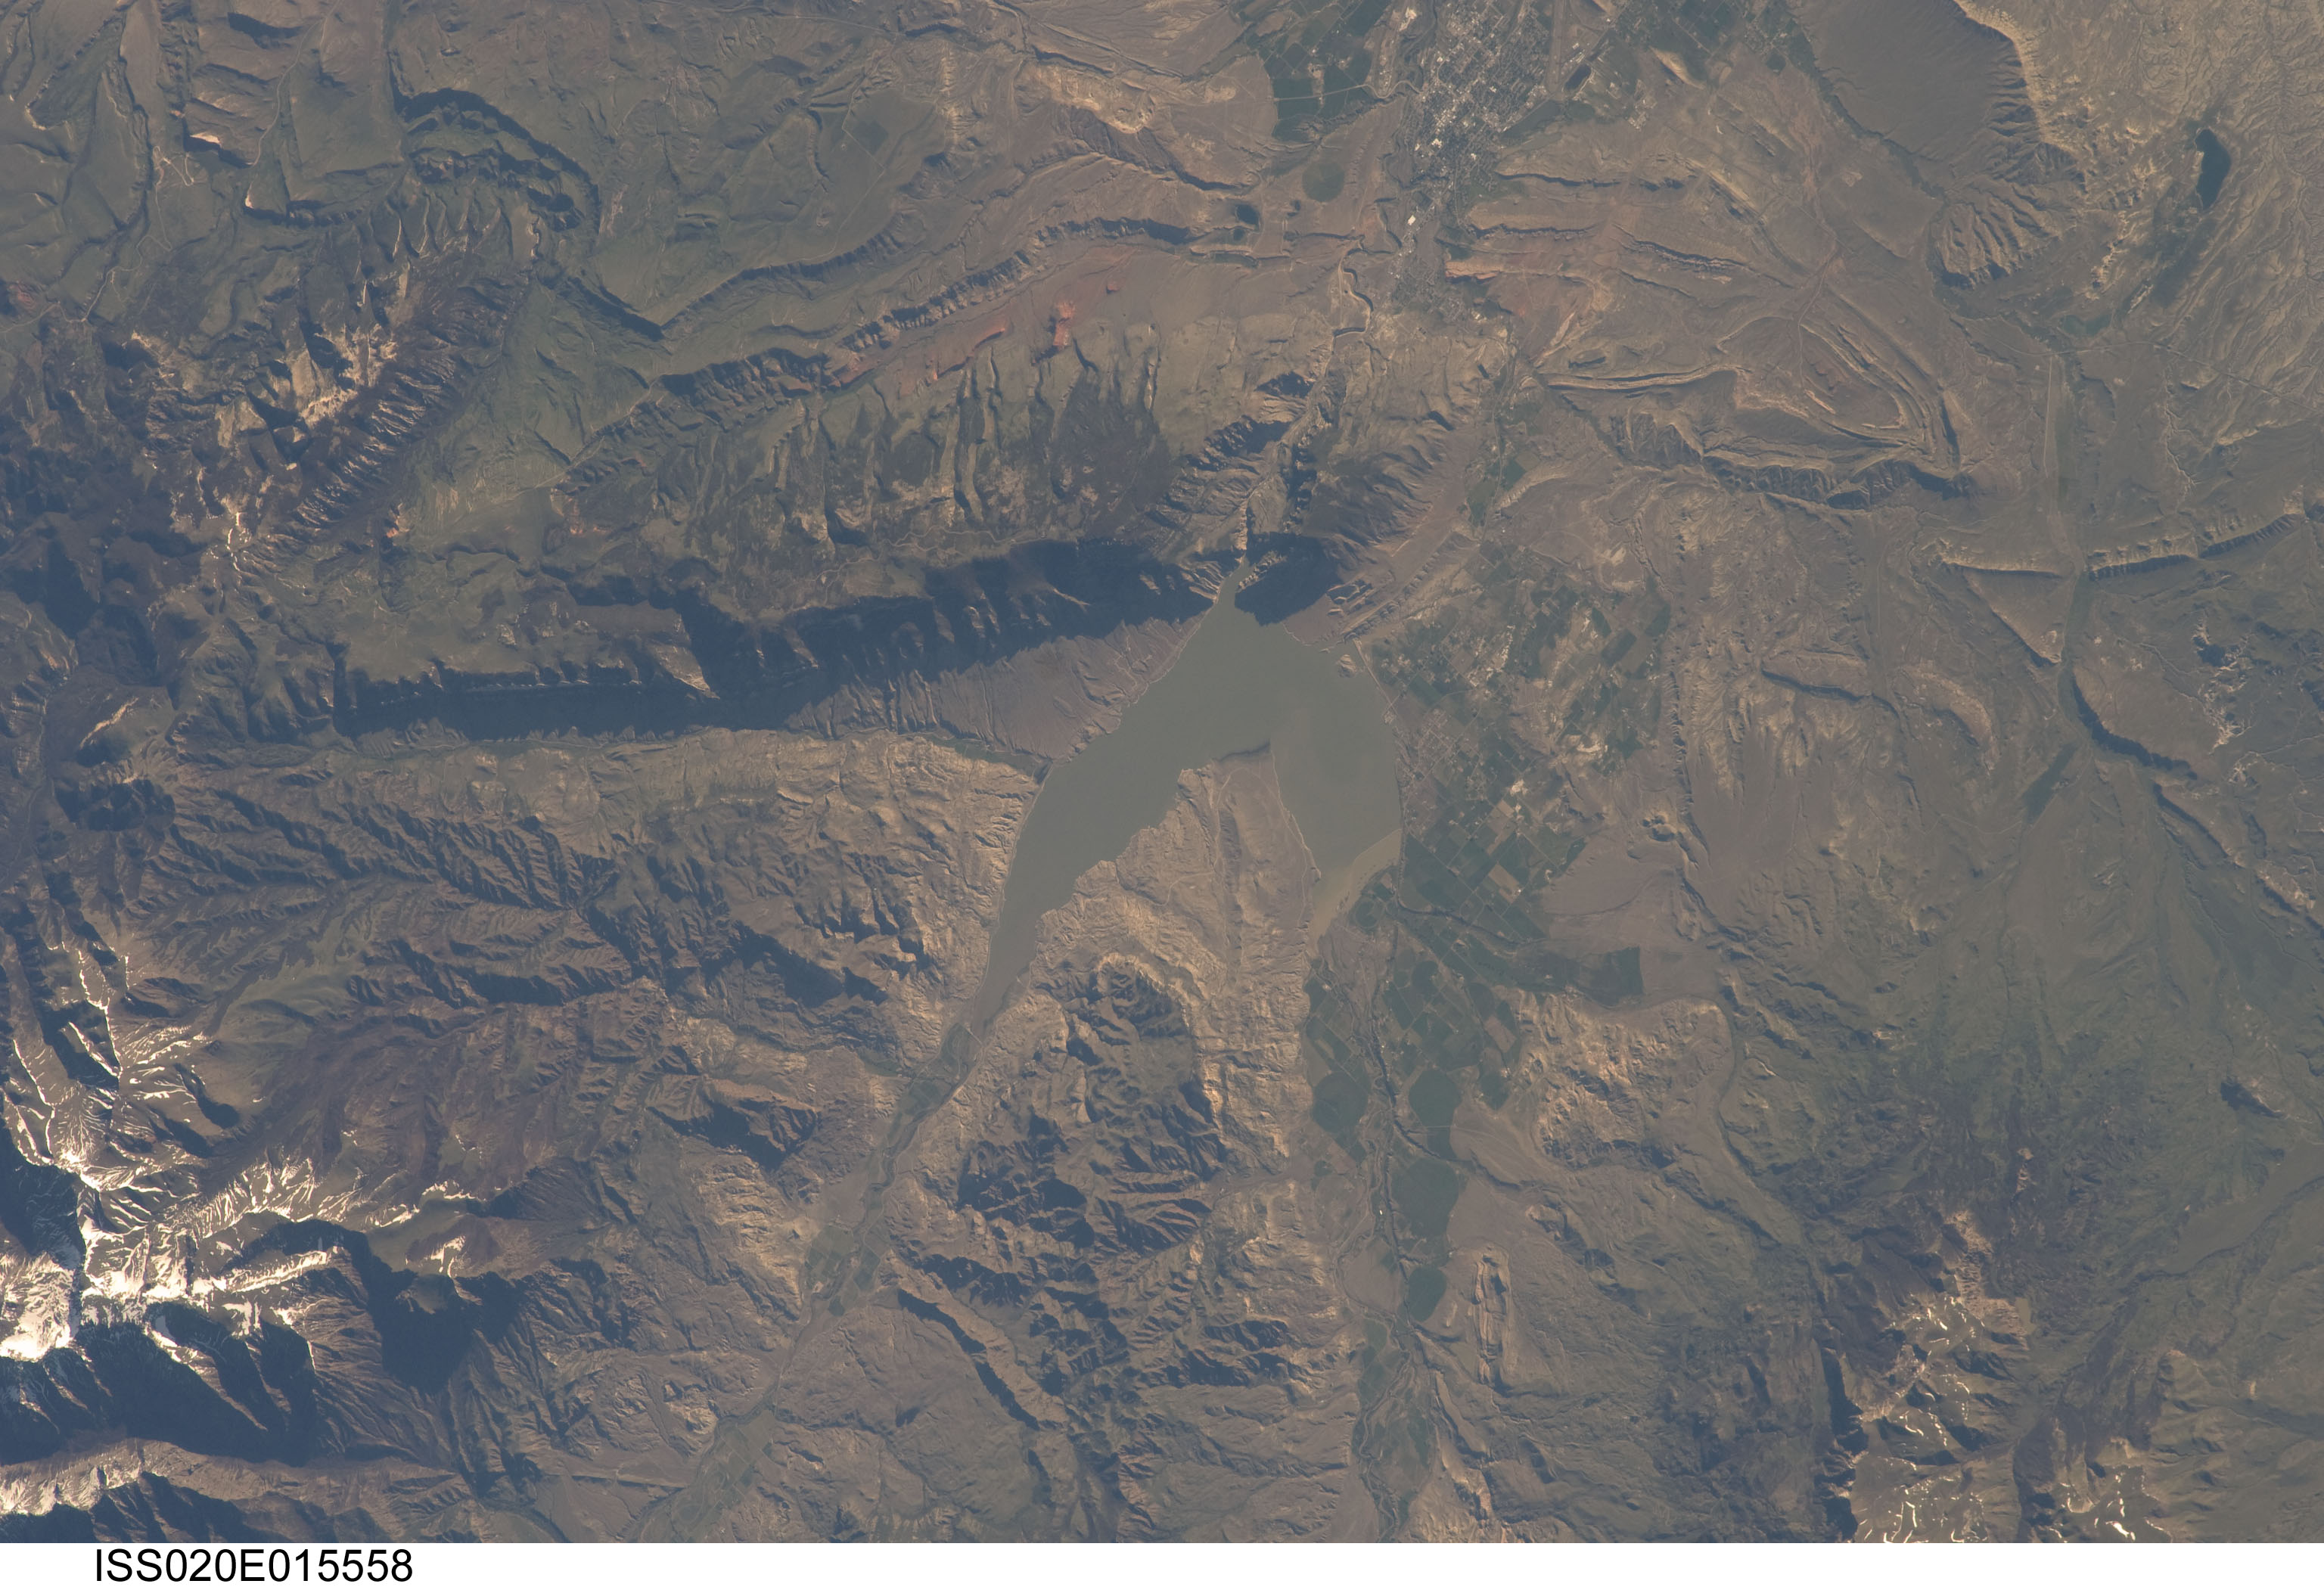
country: USA-WYOMING
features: BUFFALO BILL RESERVOIR,YELLOWSTONE REGIONAL AIRPORT (KCOD),RATTLESNAKE MOUNTAIN,CEDAR MOUNTAIN,COPY WY,SHOSHONE RIVER
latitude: 44.5
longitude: -109.2
